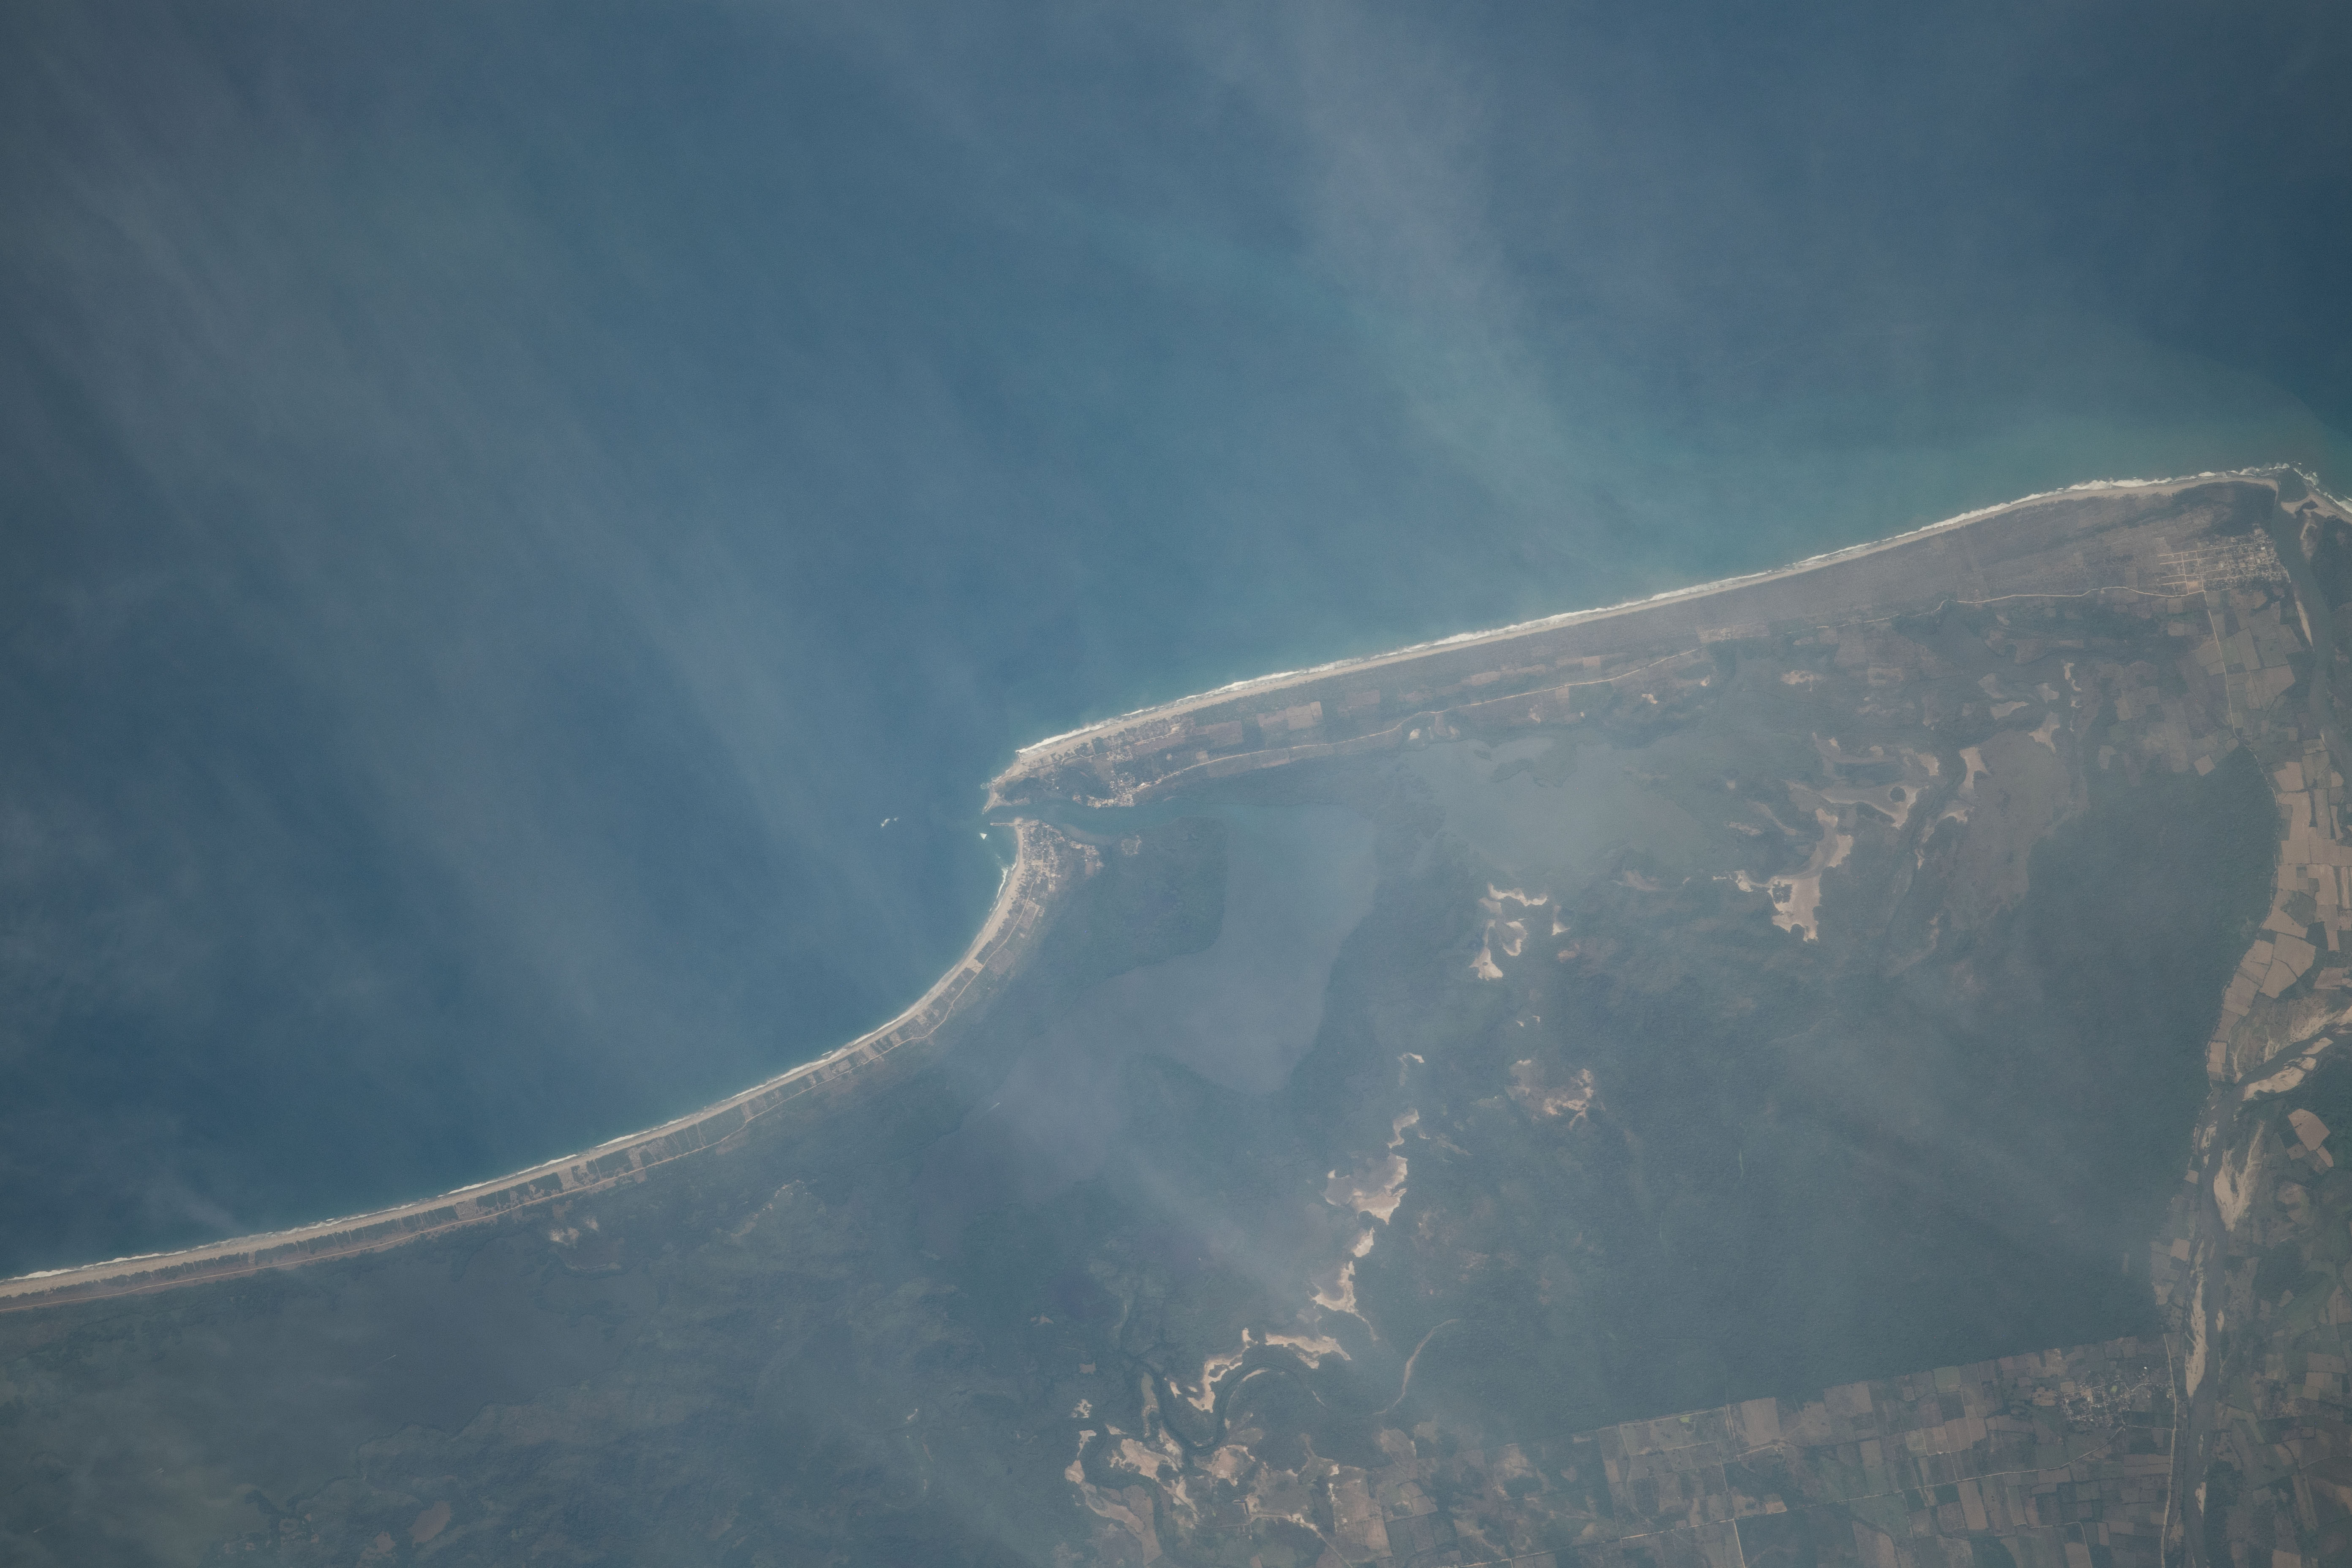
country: MEXICO
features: GALERA
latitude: 16.0
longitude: -97.7
